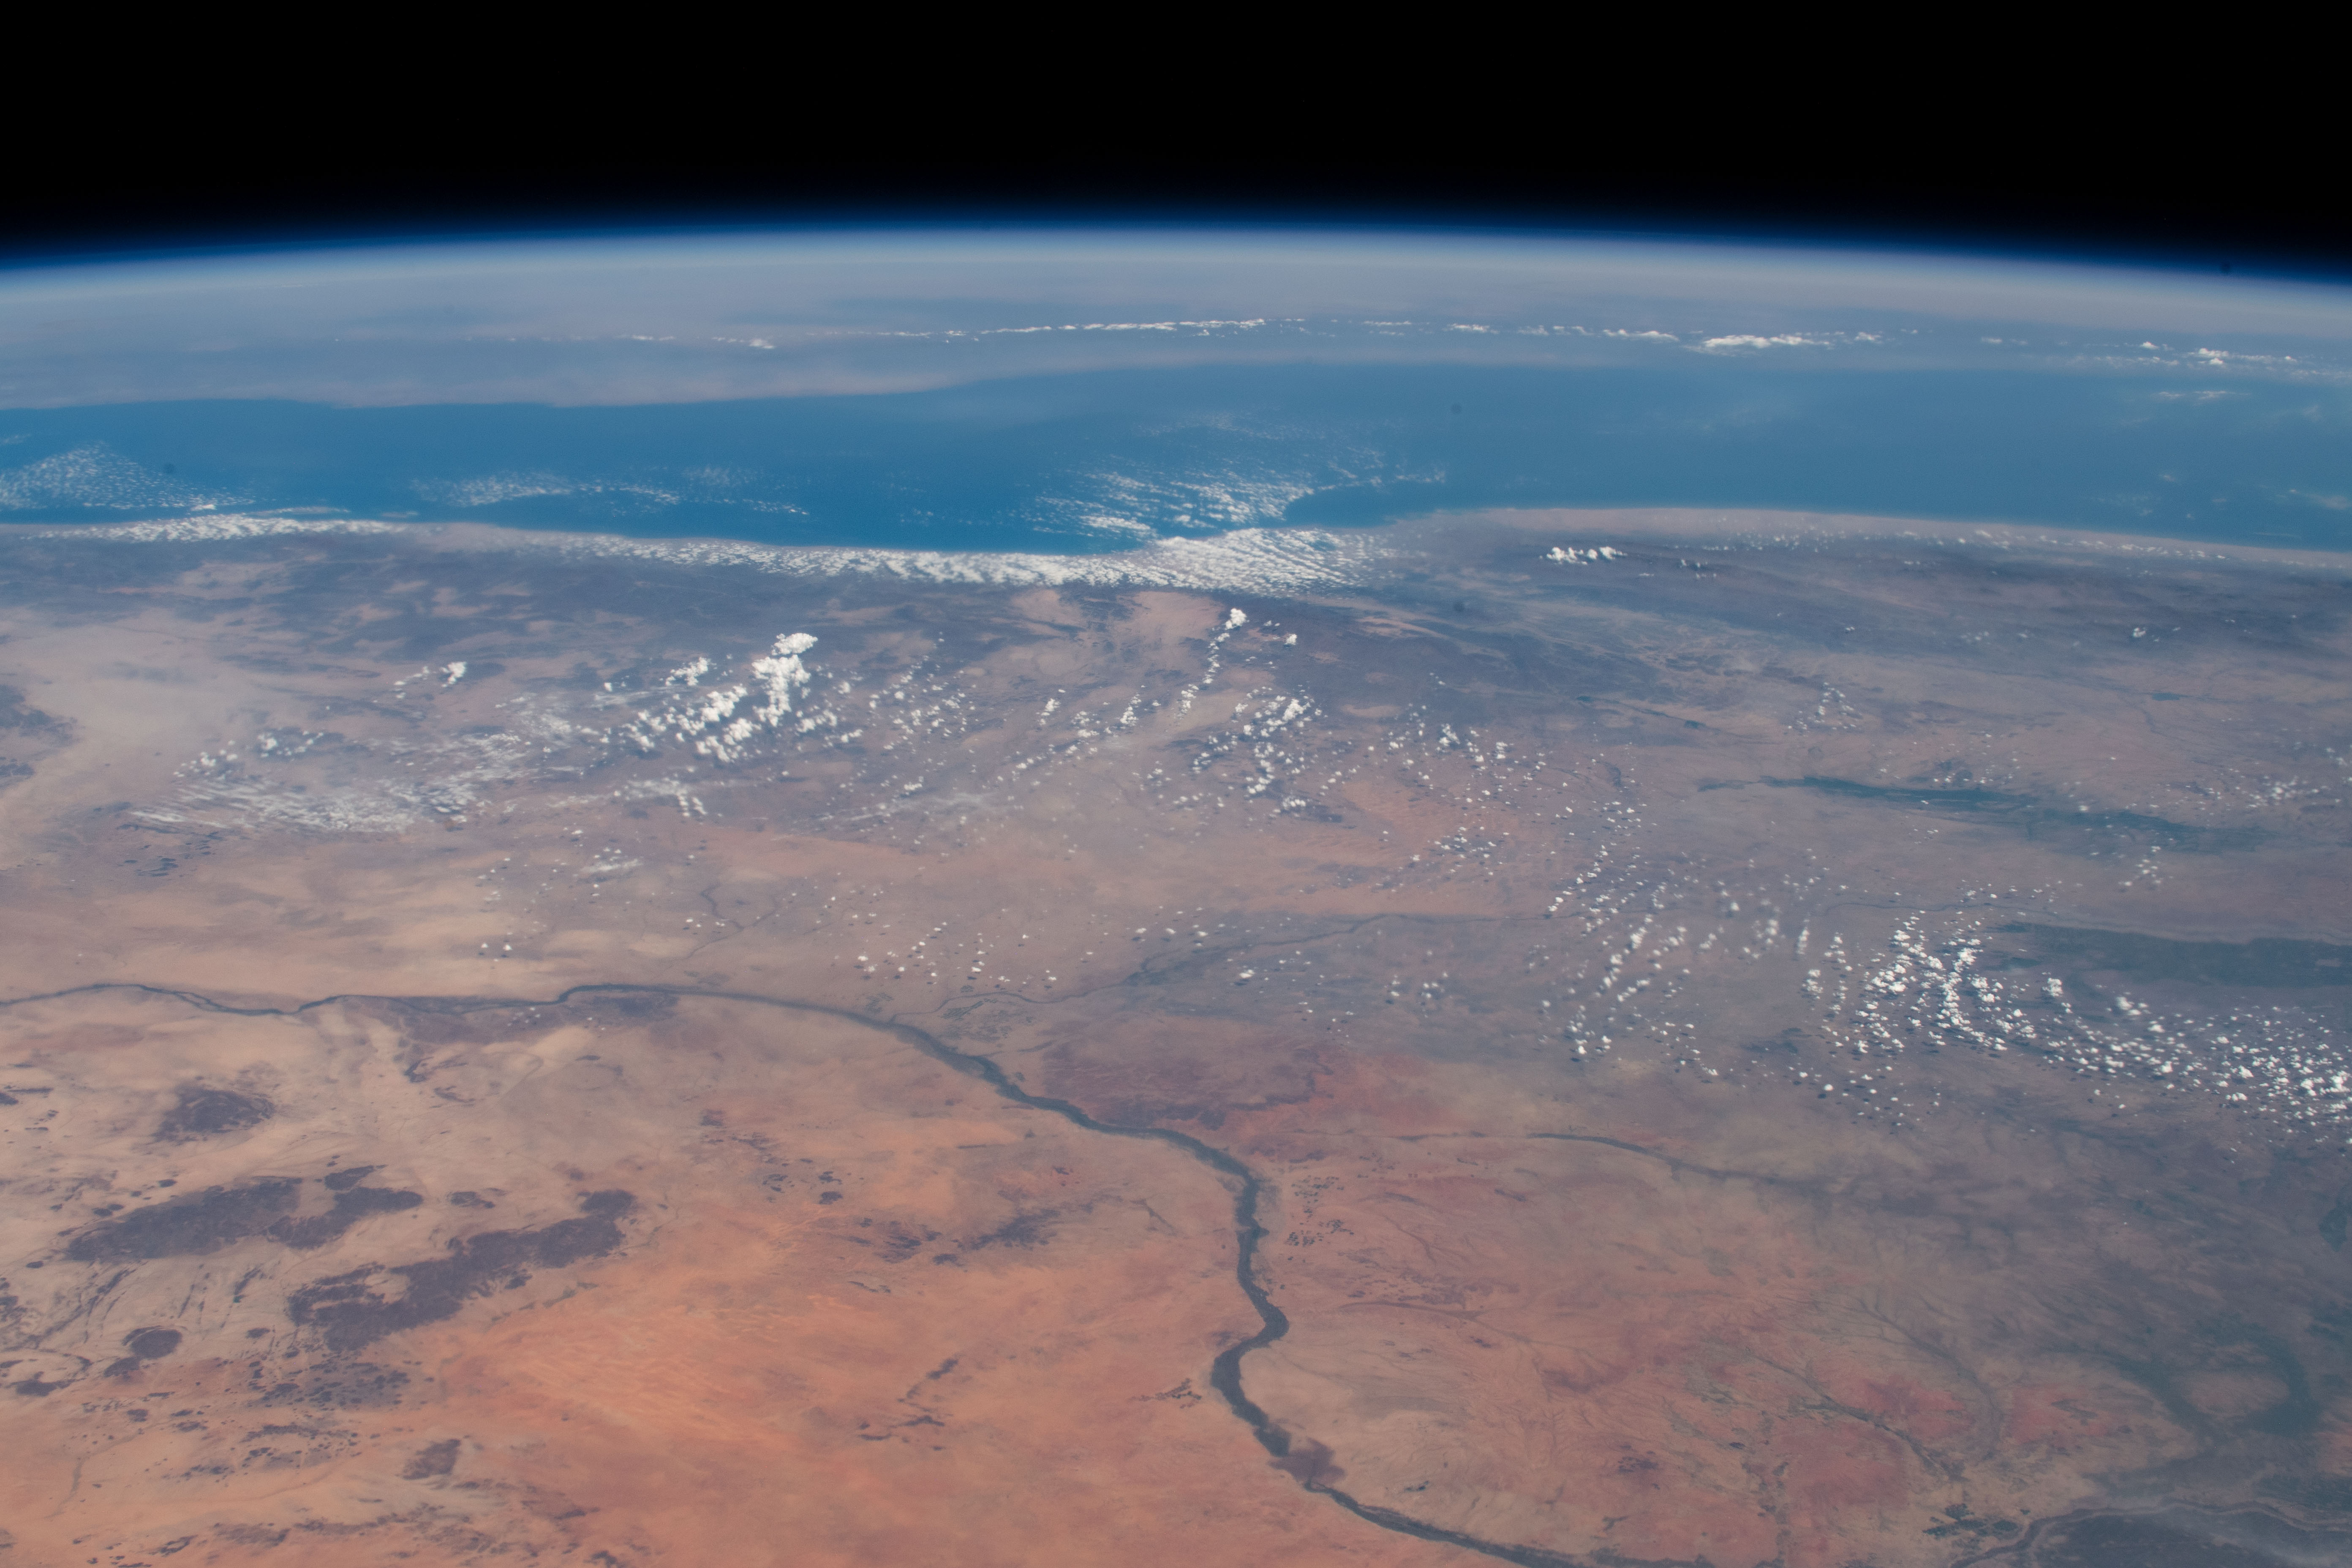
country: SUDAN
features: RED SEA, NILE RIVER, ERITREA
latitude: 17.5
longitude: 35.5
